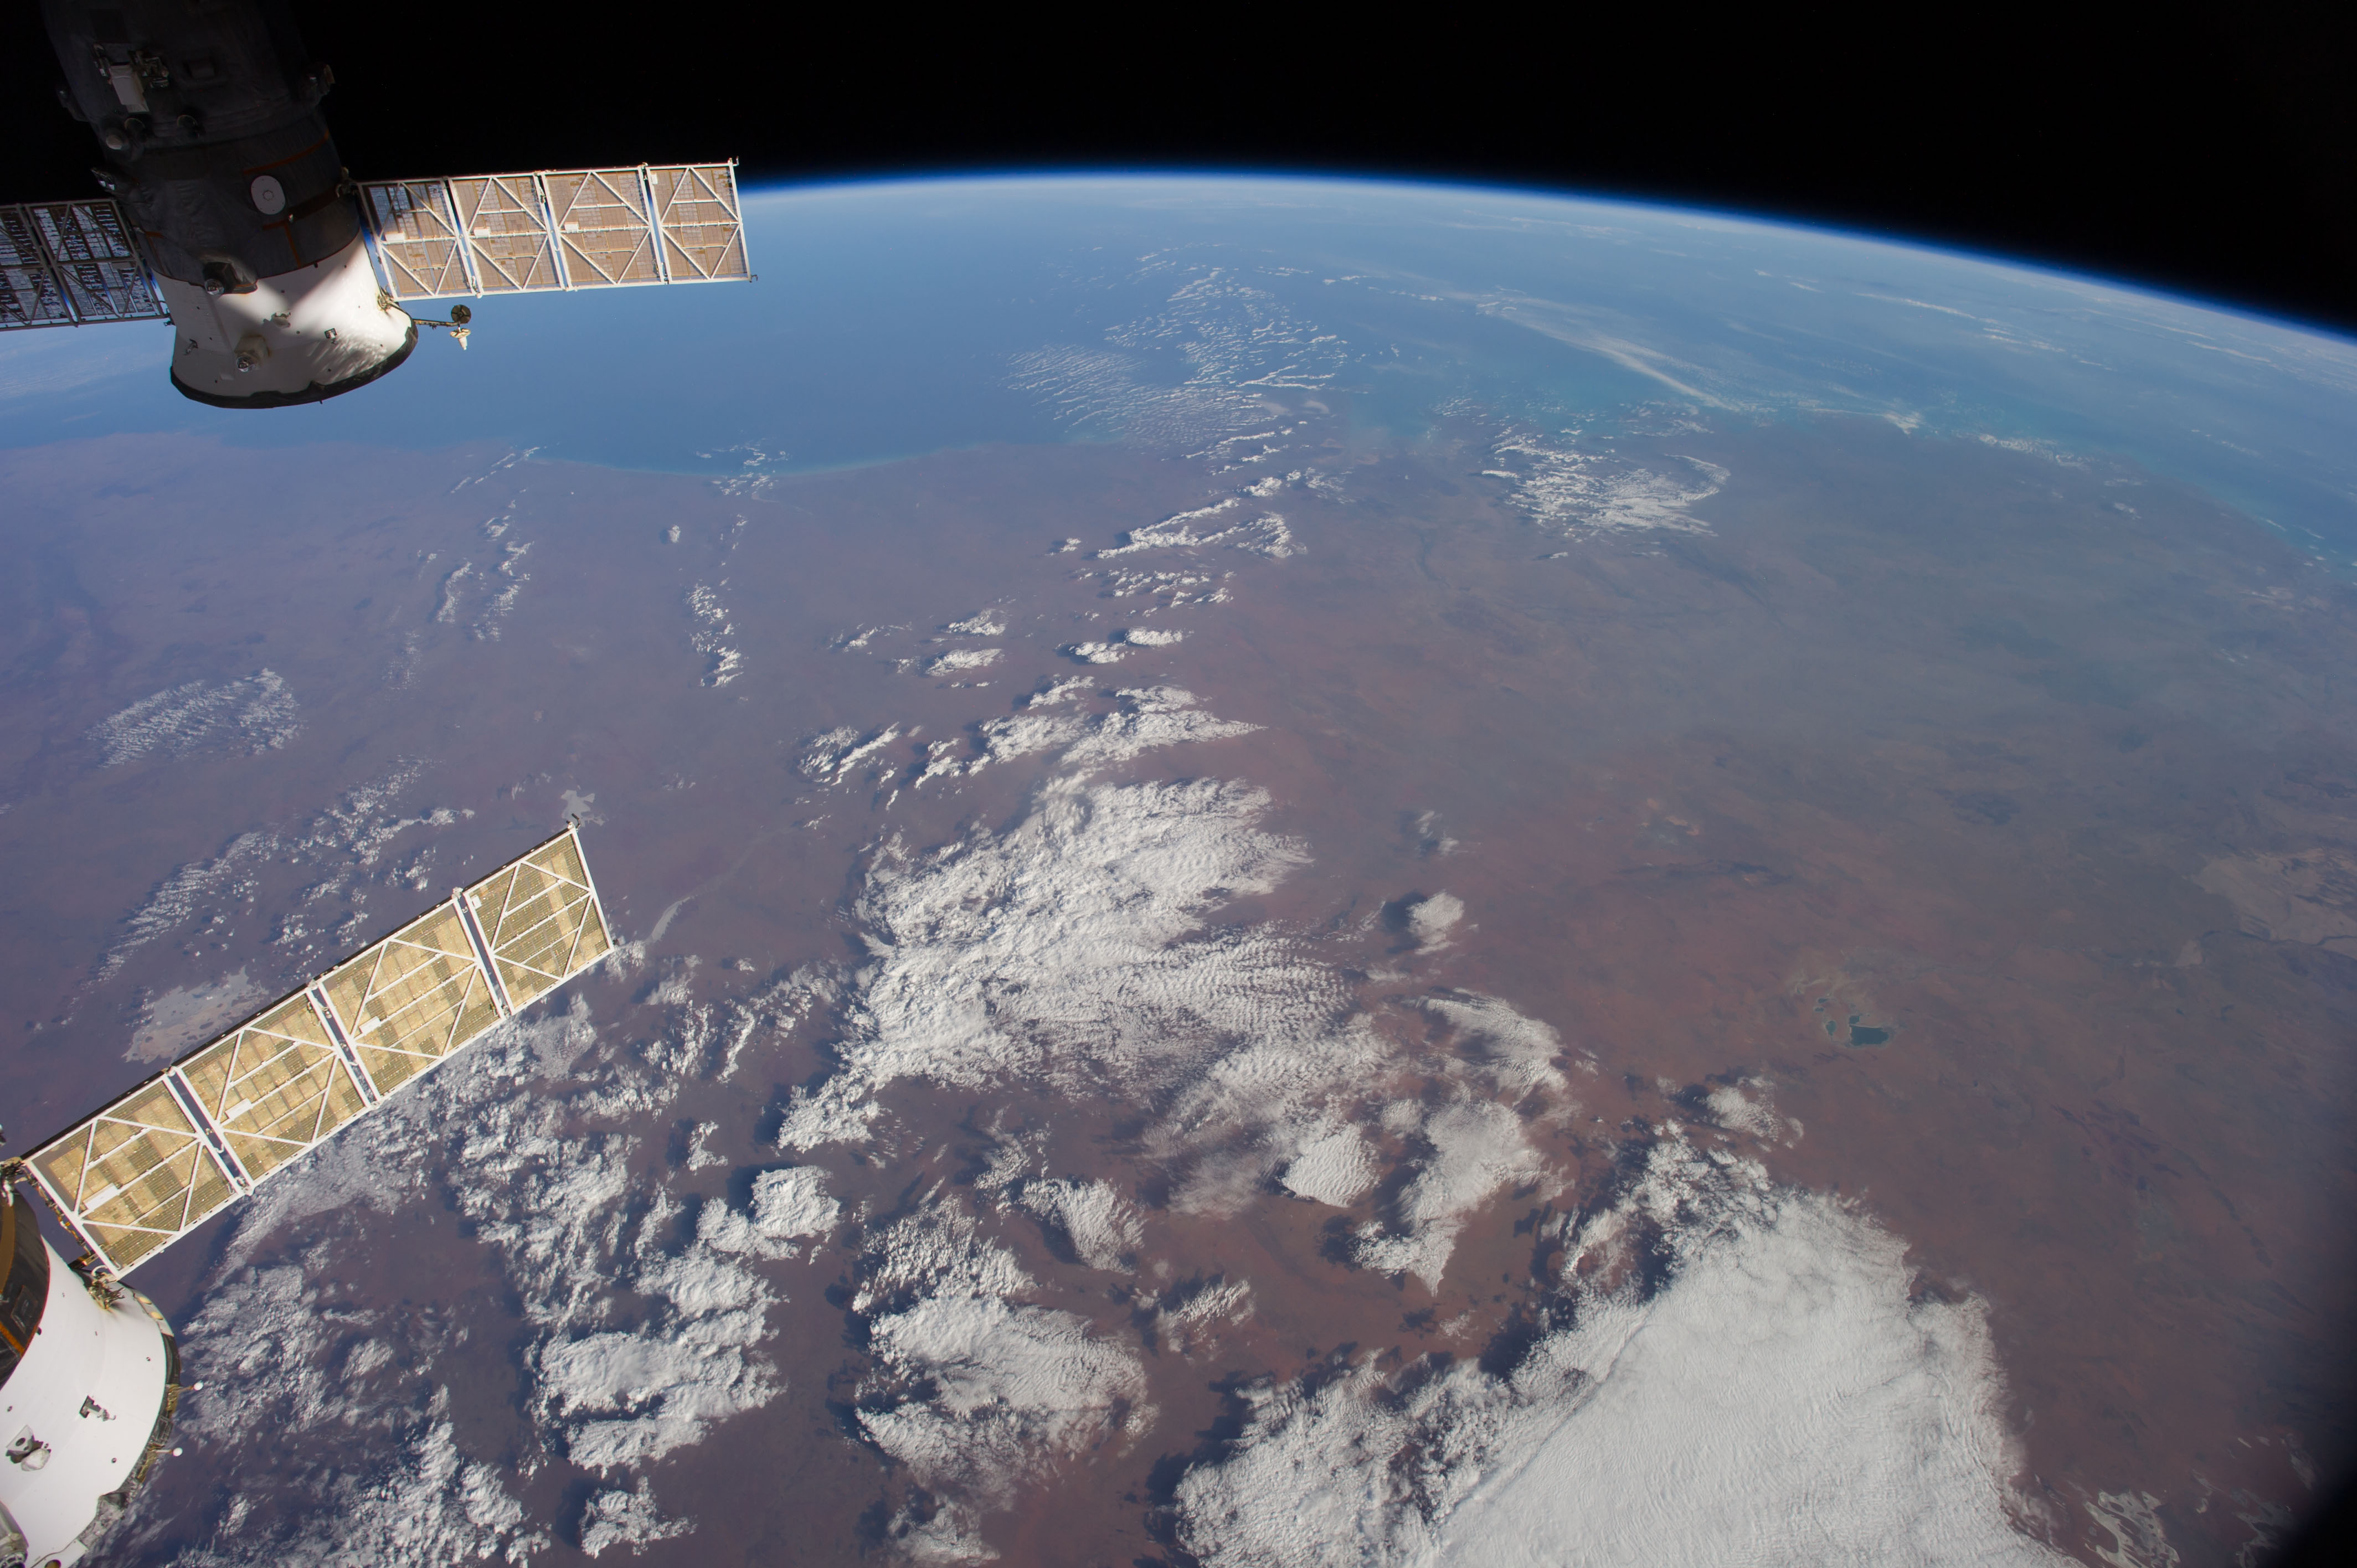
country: AUSTRALIA-WA
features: INDIAN O., KING SOUND, FITZROY R., GASCOYNE R., L. GREGORY, GREAT SANDY DES., ATMOSPHERIC LIMB
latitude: -20.5
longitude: 124.5
